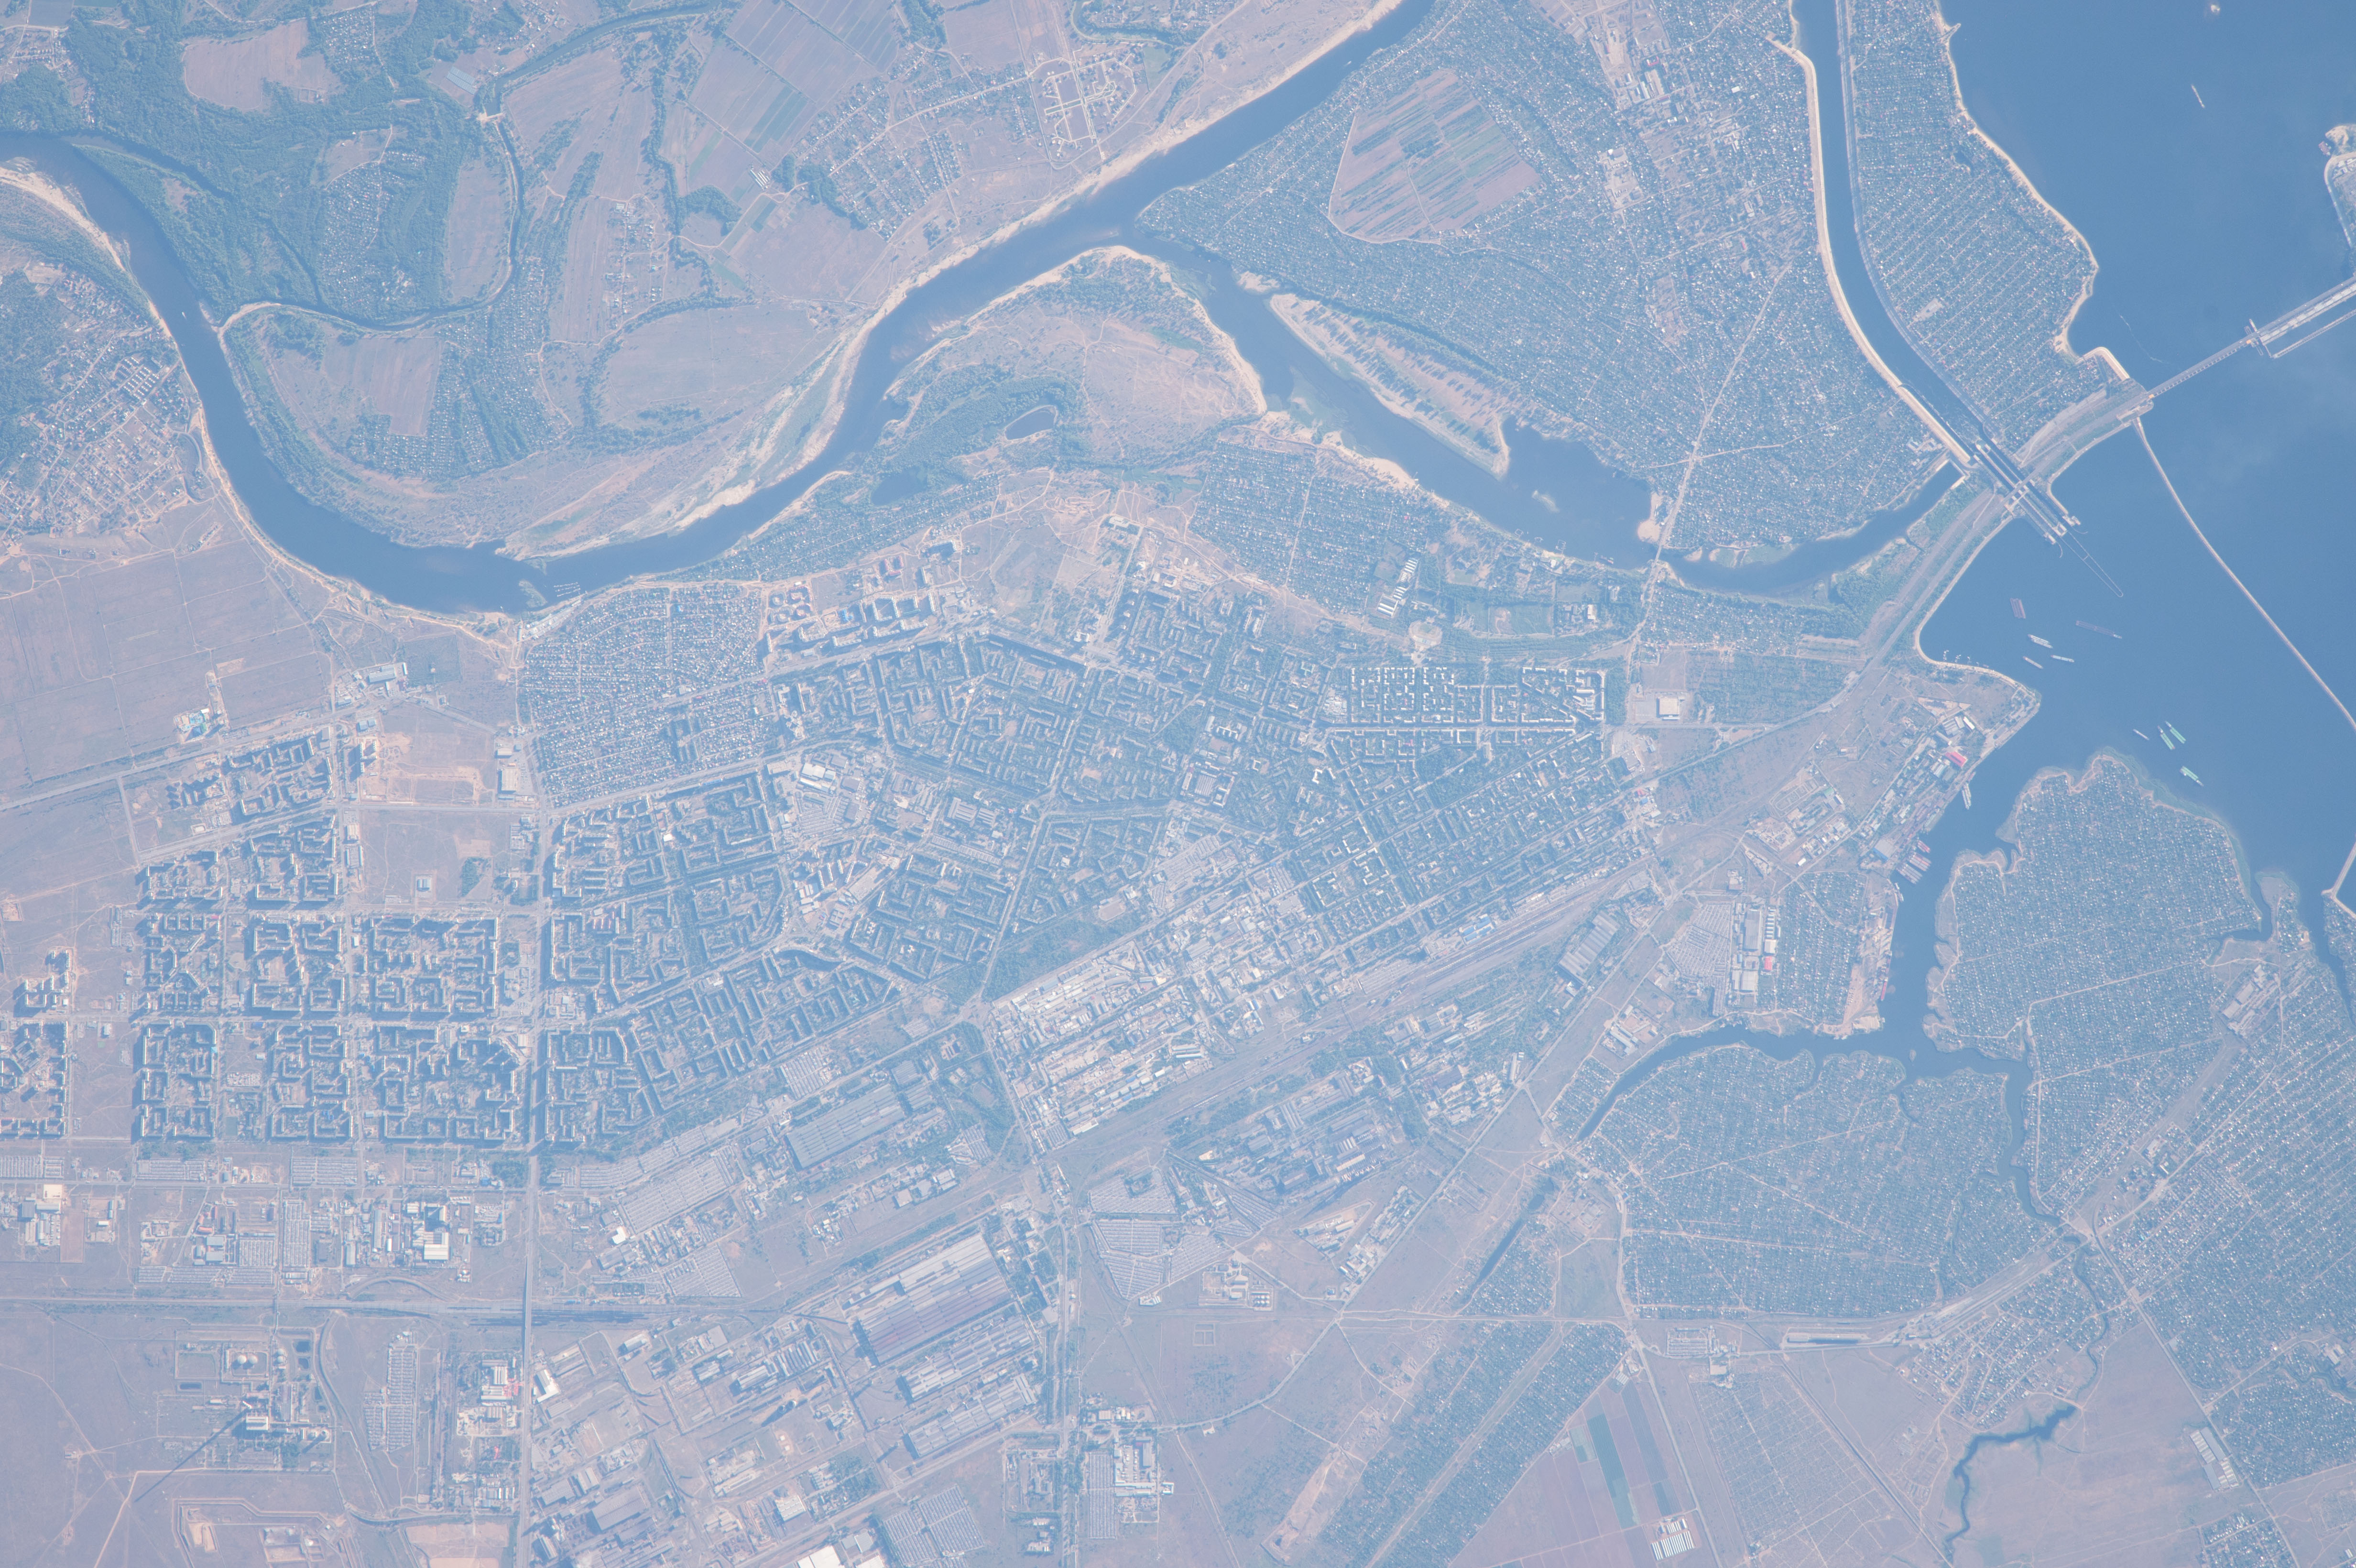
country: RUSSIAN FEDERATION
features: AKHTUBA R., VOLZHSKIY, URBAN AREAS, VOLGA R., ROADS, AGR.
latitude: 48.8
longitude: 44.8
